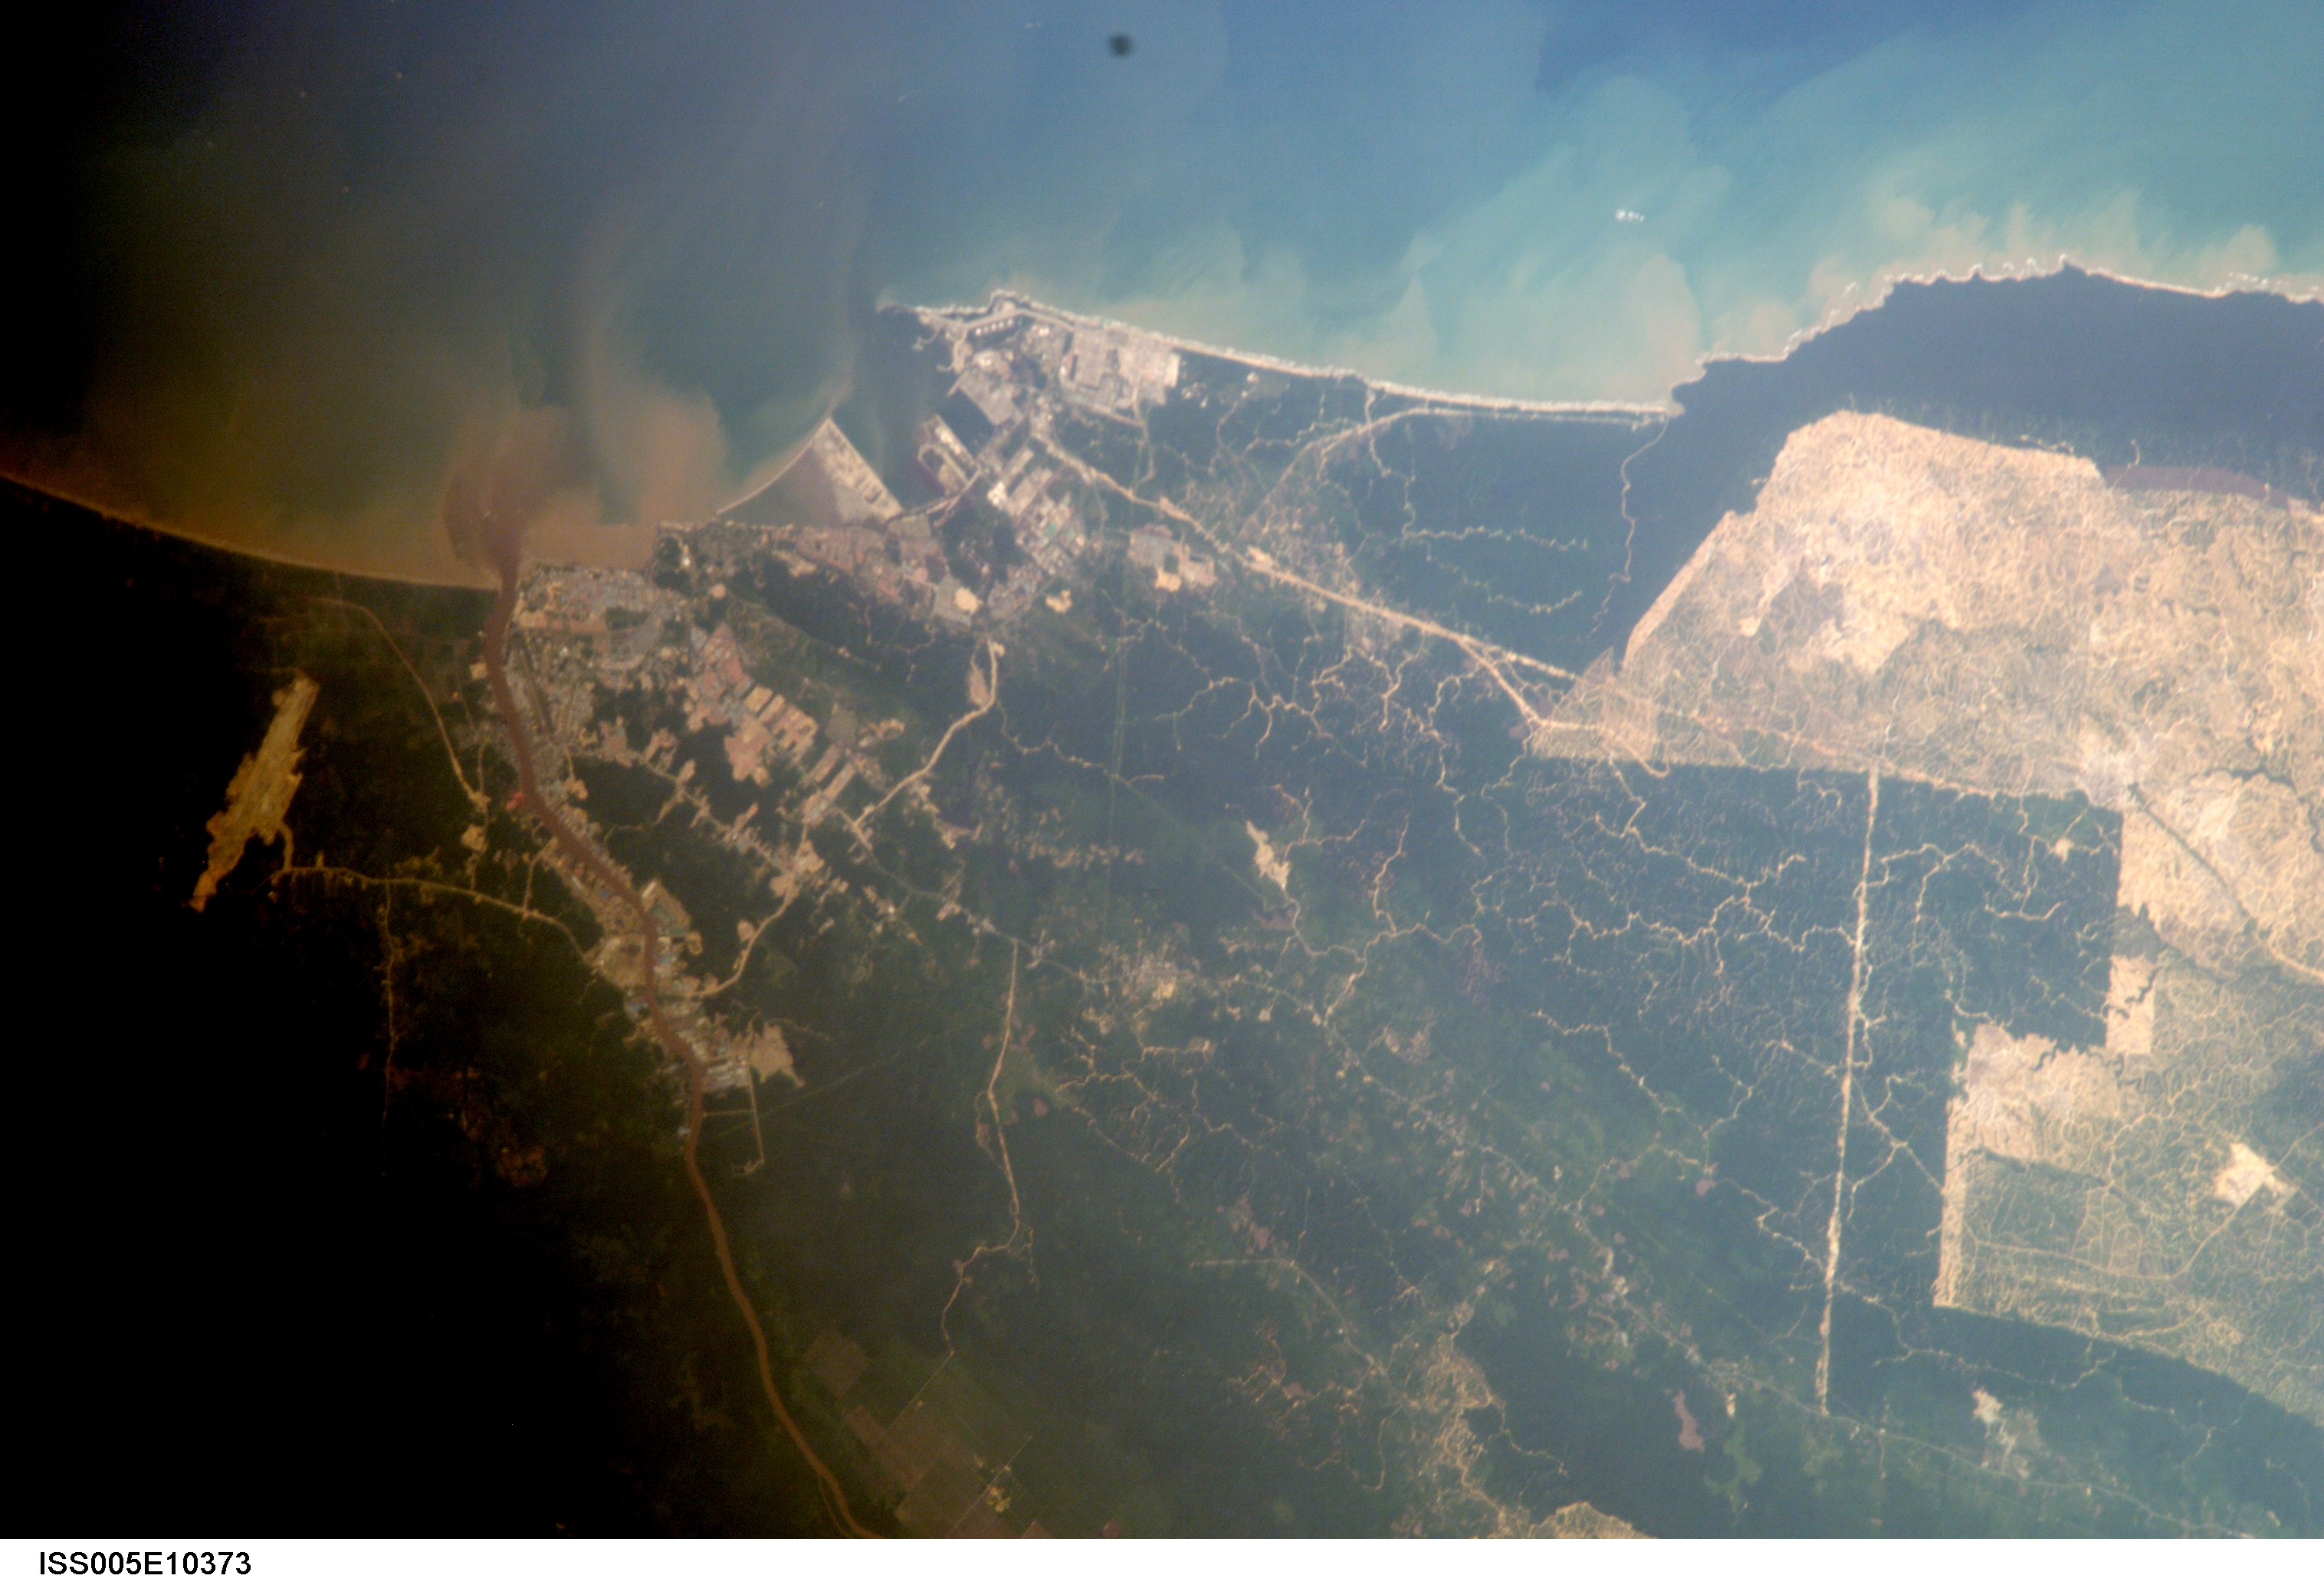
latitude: 3.5
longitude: 113.0
